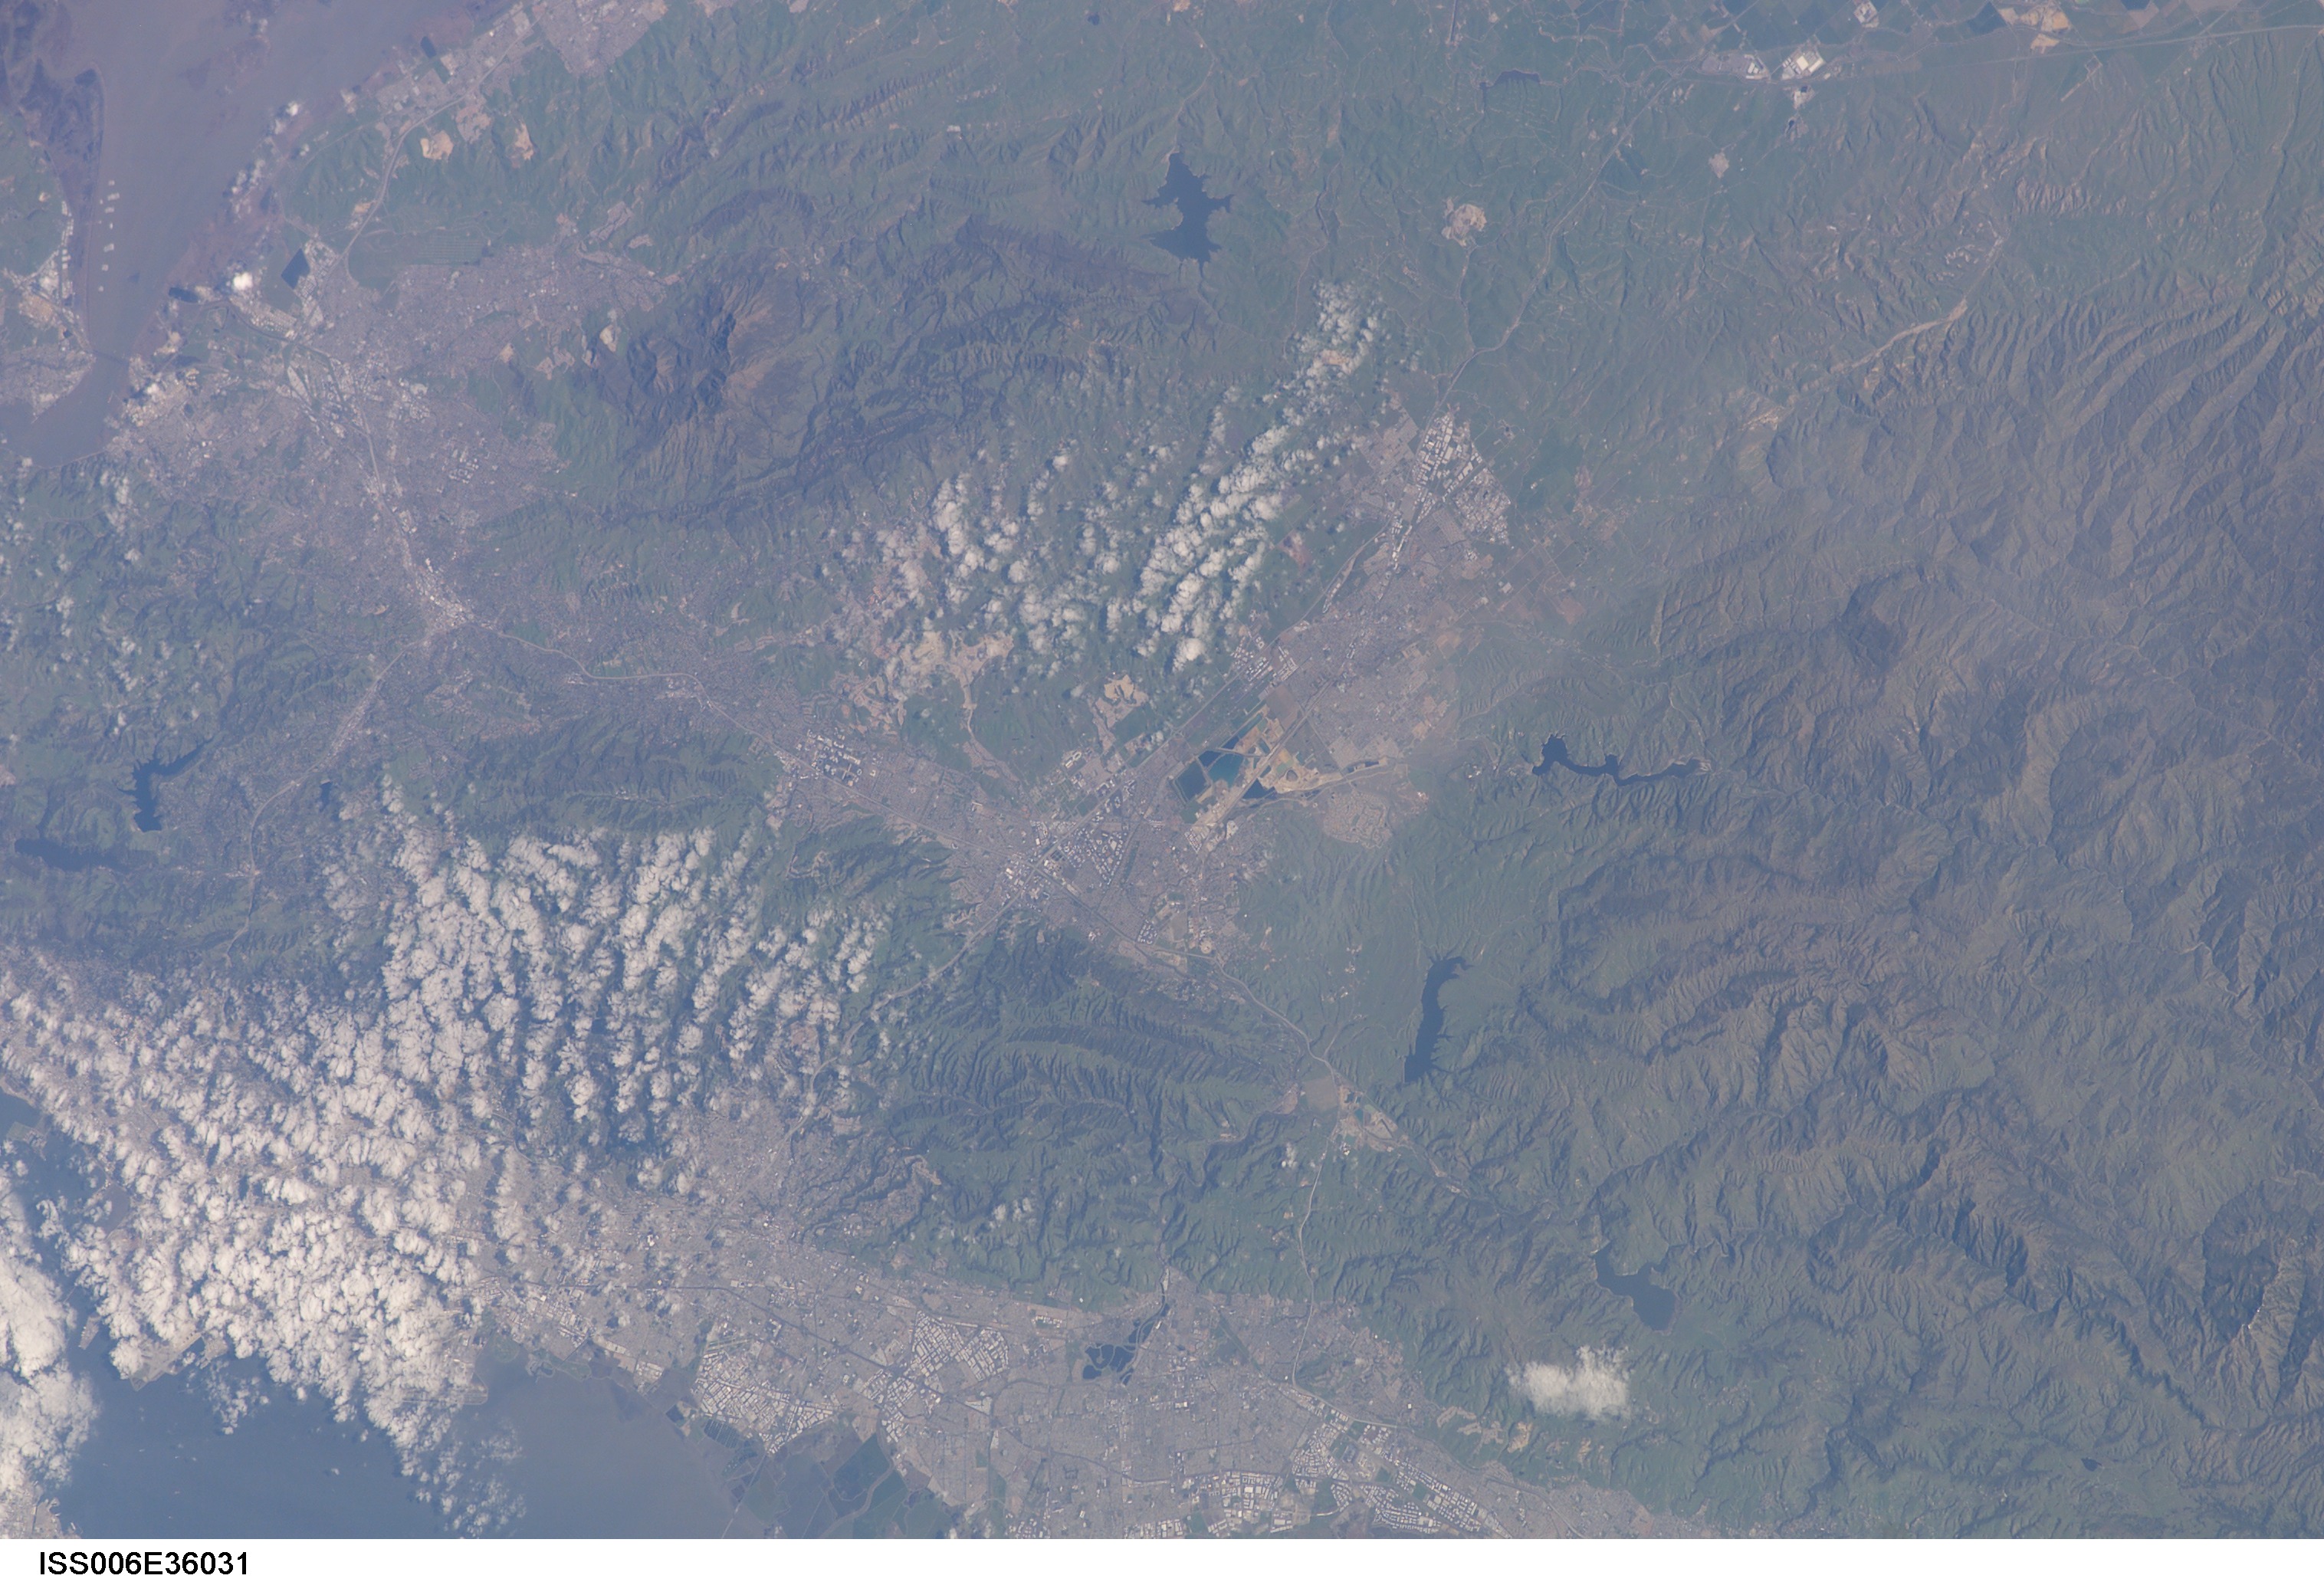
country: USA-CALIFORNIA
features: L.
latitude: 37.7
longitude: -121.8
